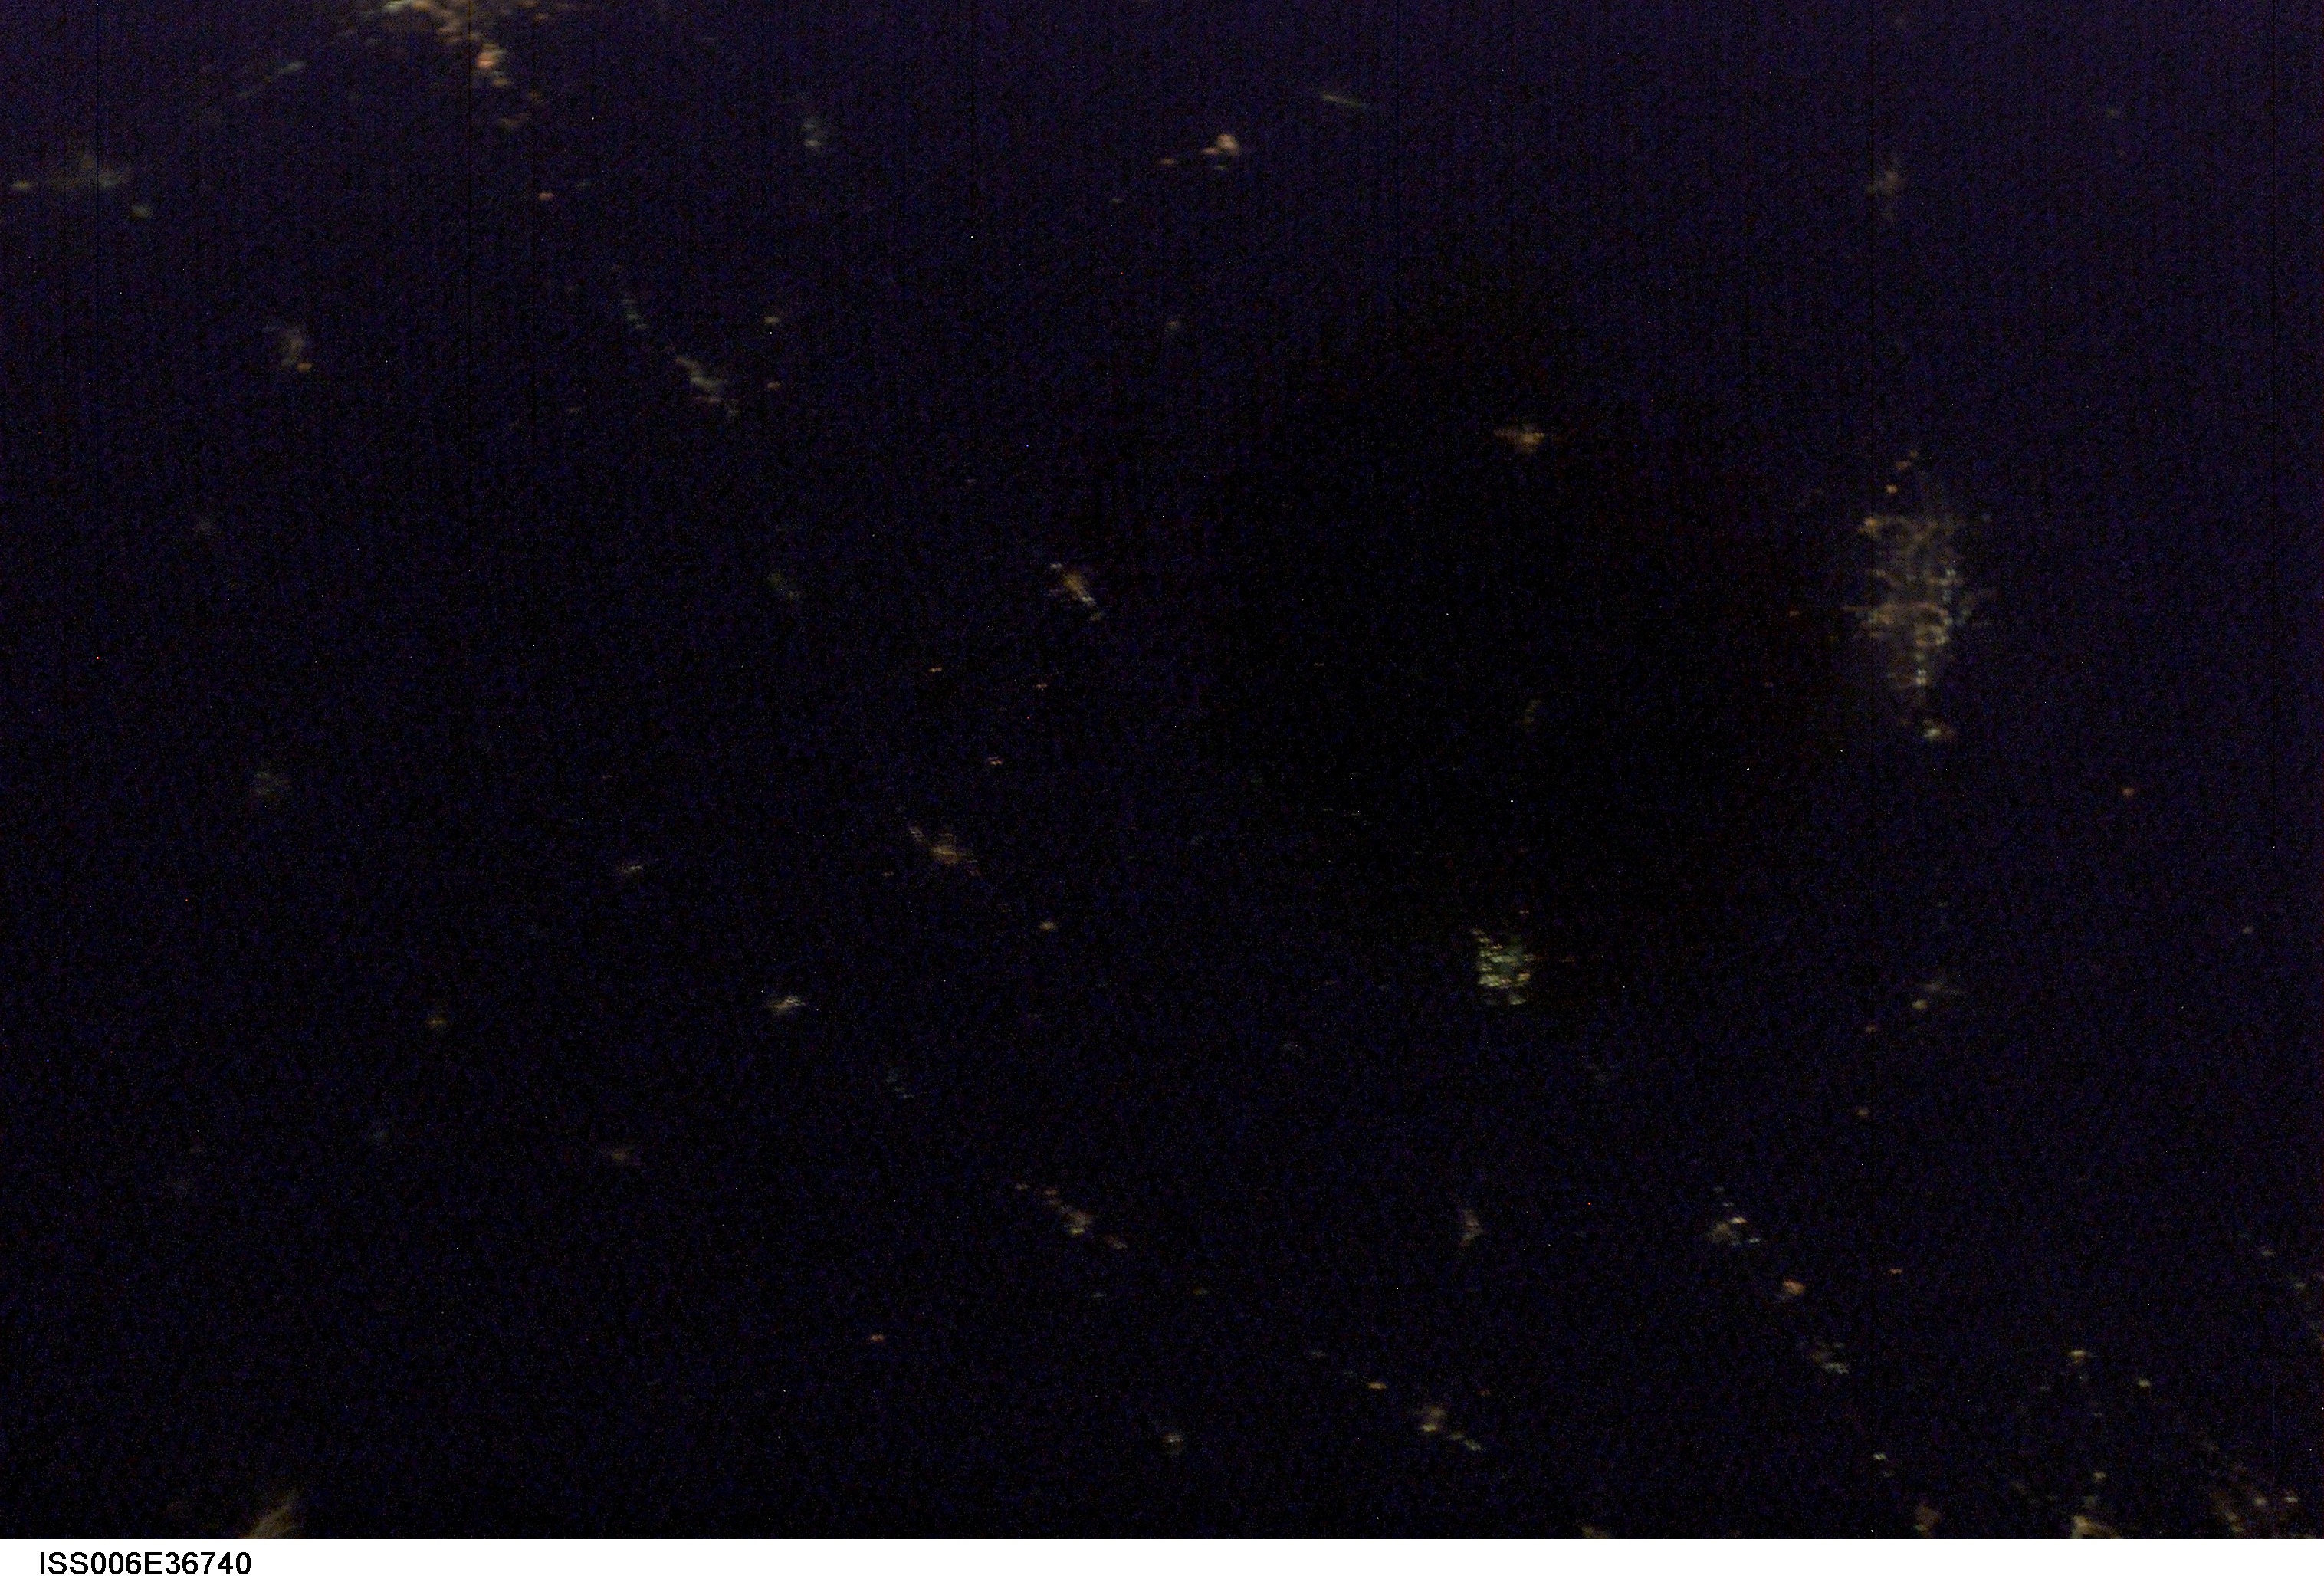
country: USA-TEXAS
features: DARK EARTHOBS
